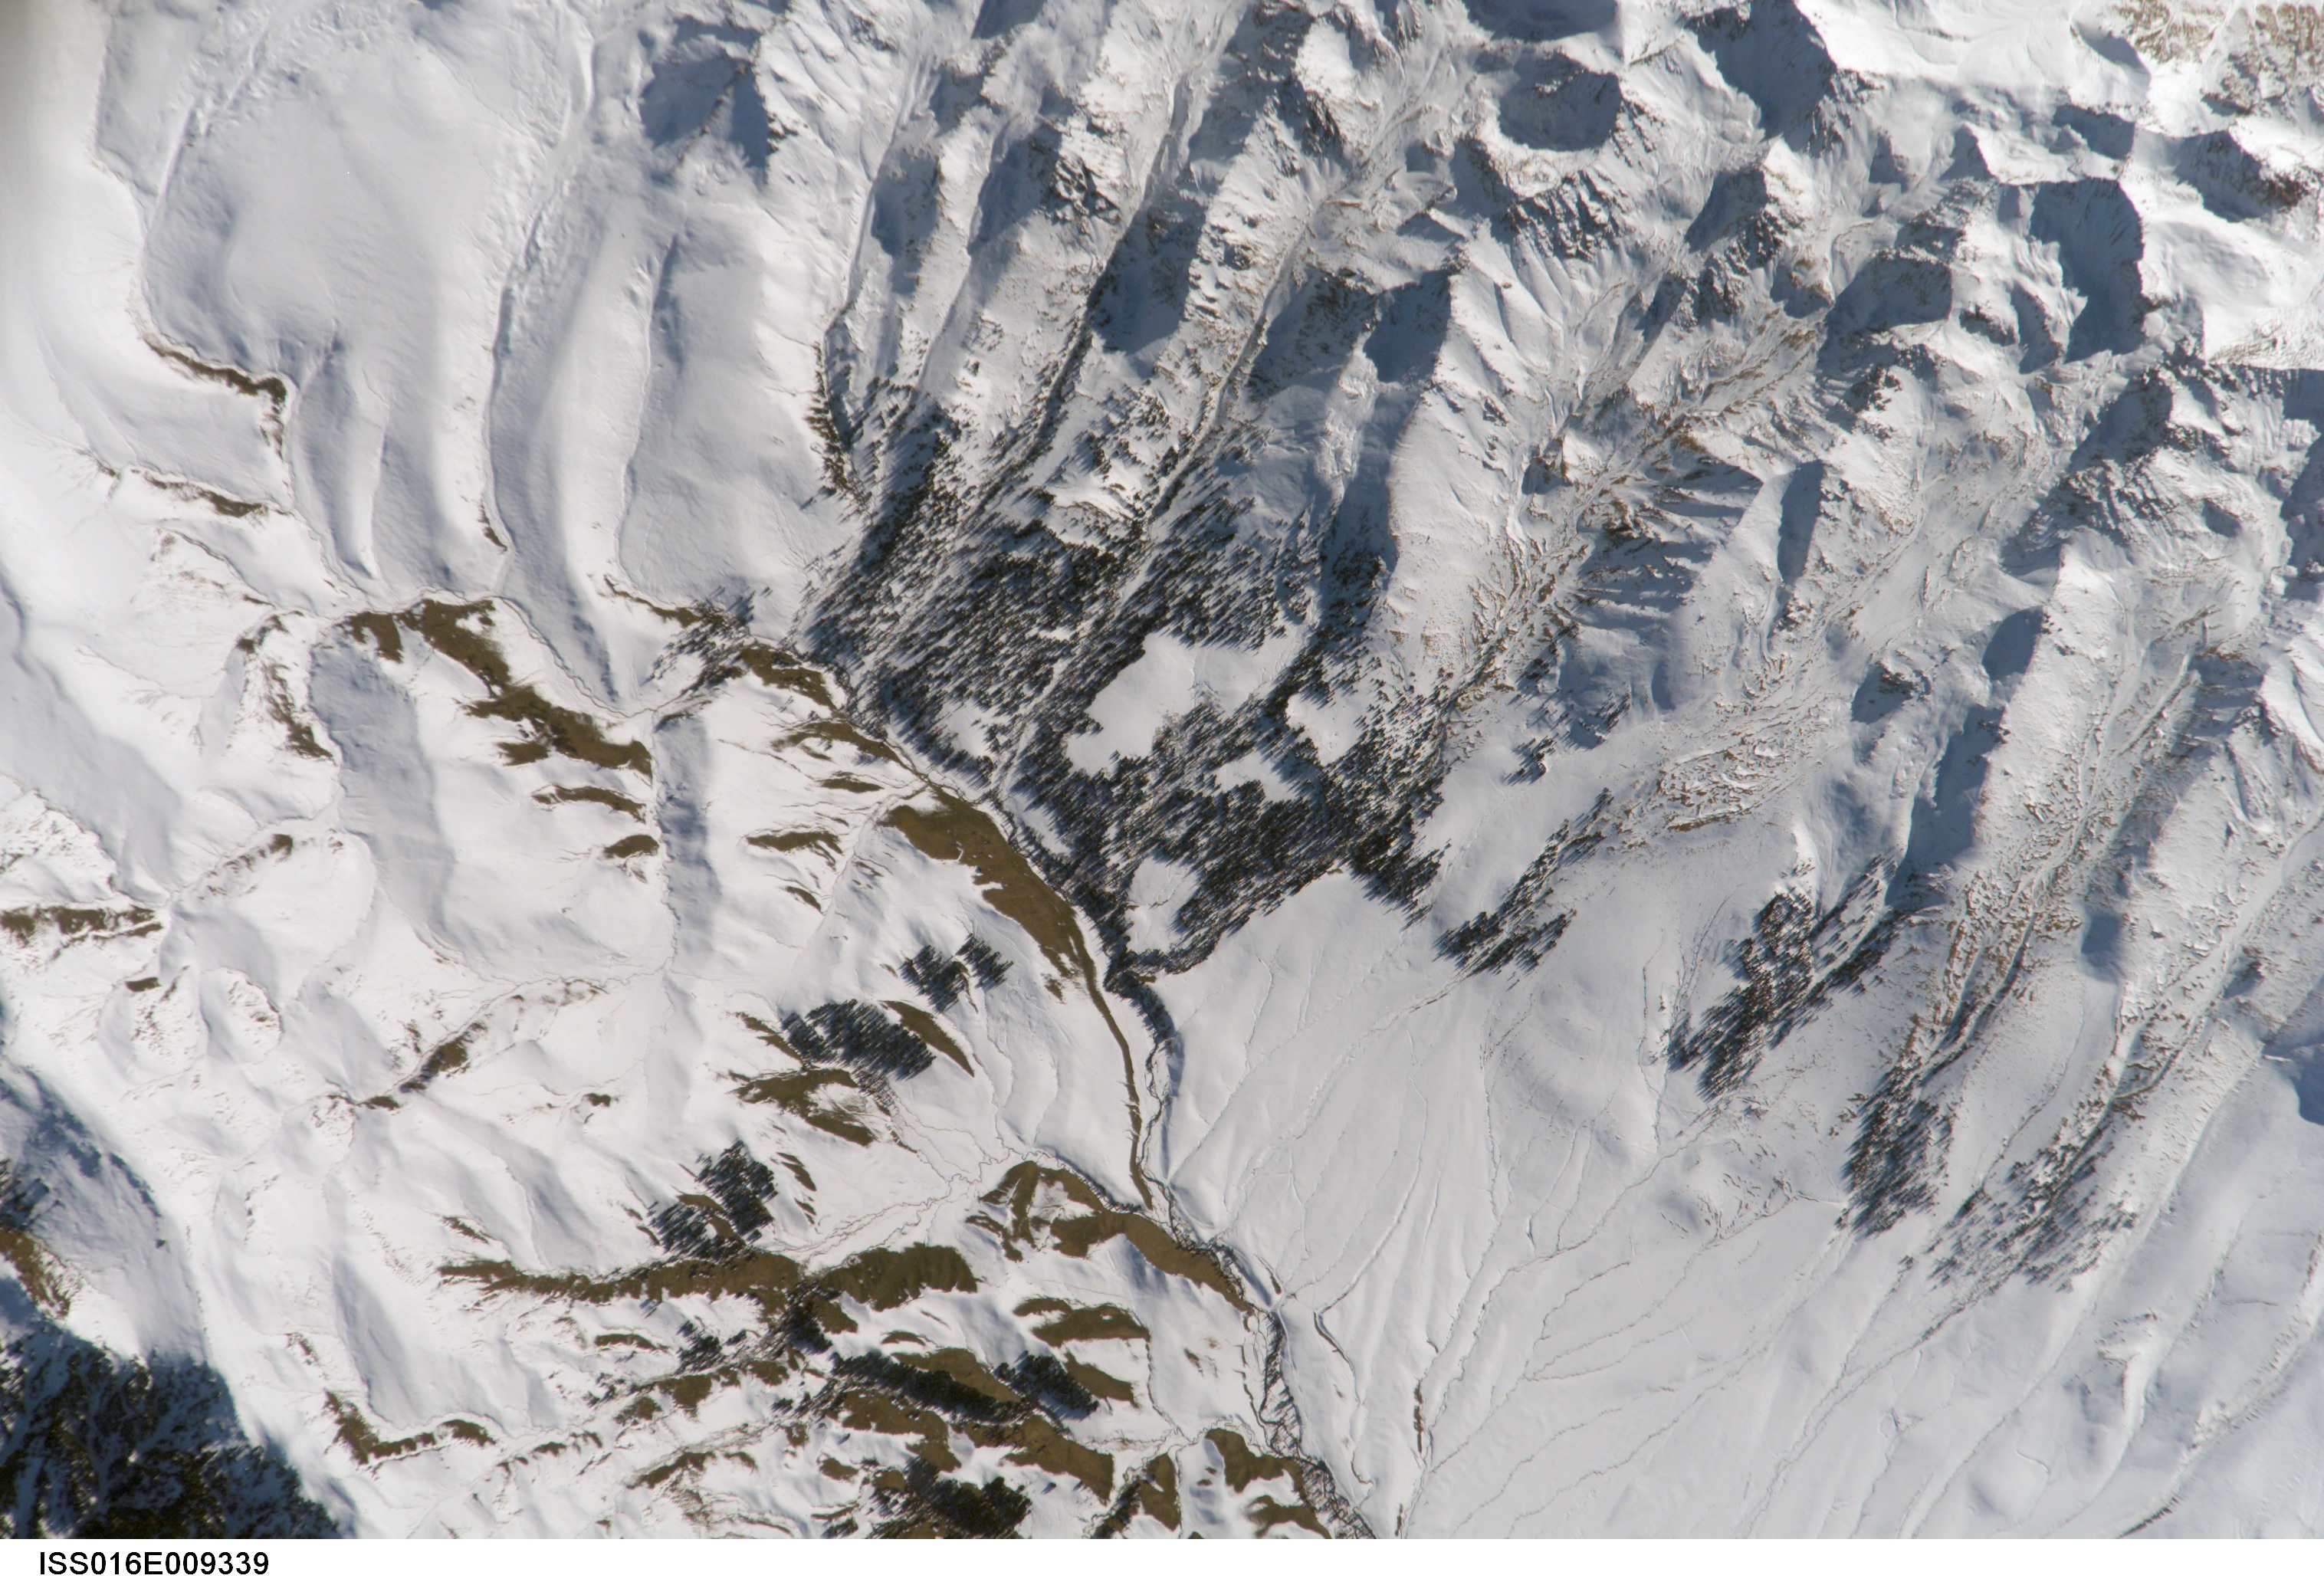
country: CHINA
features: KUNES R., TIAN SHAN MTS., SNOW
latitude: 43.2
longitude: 84.1
